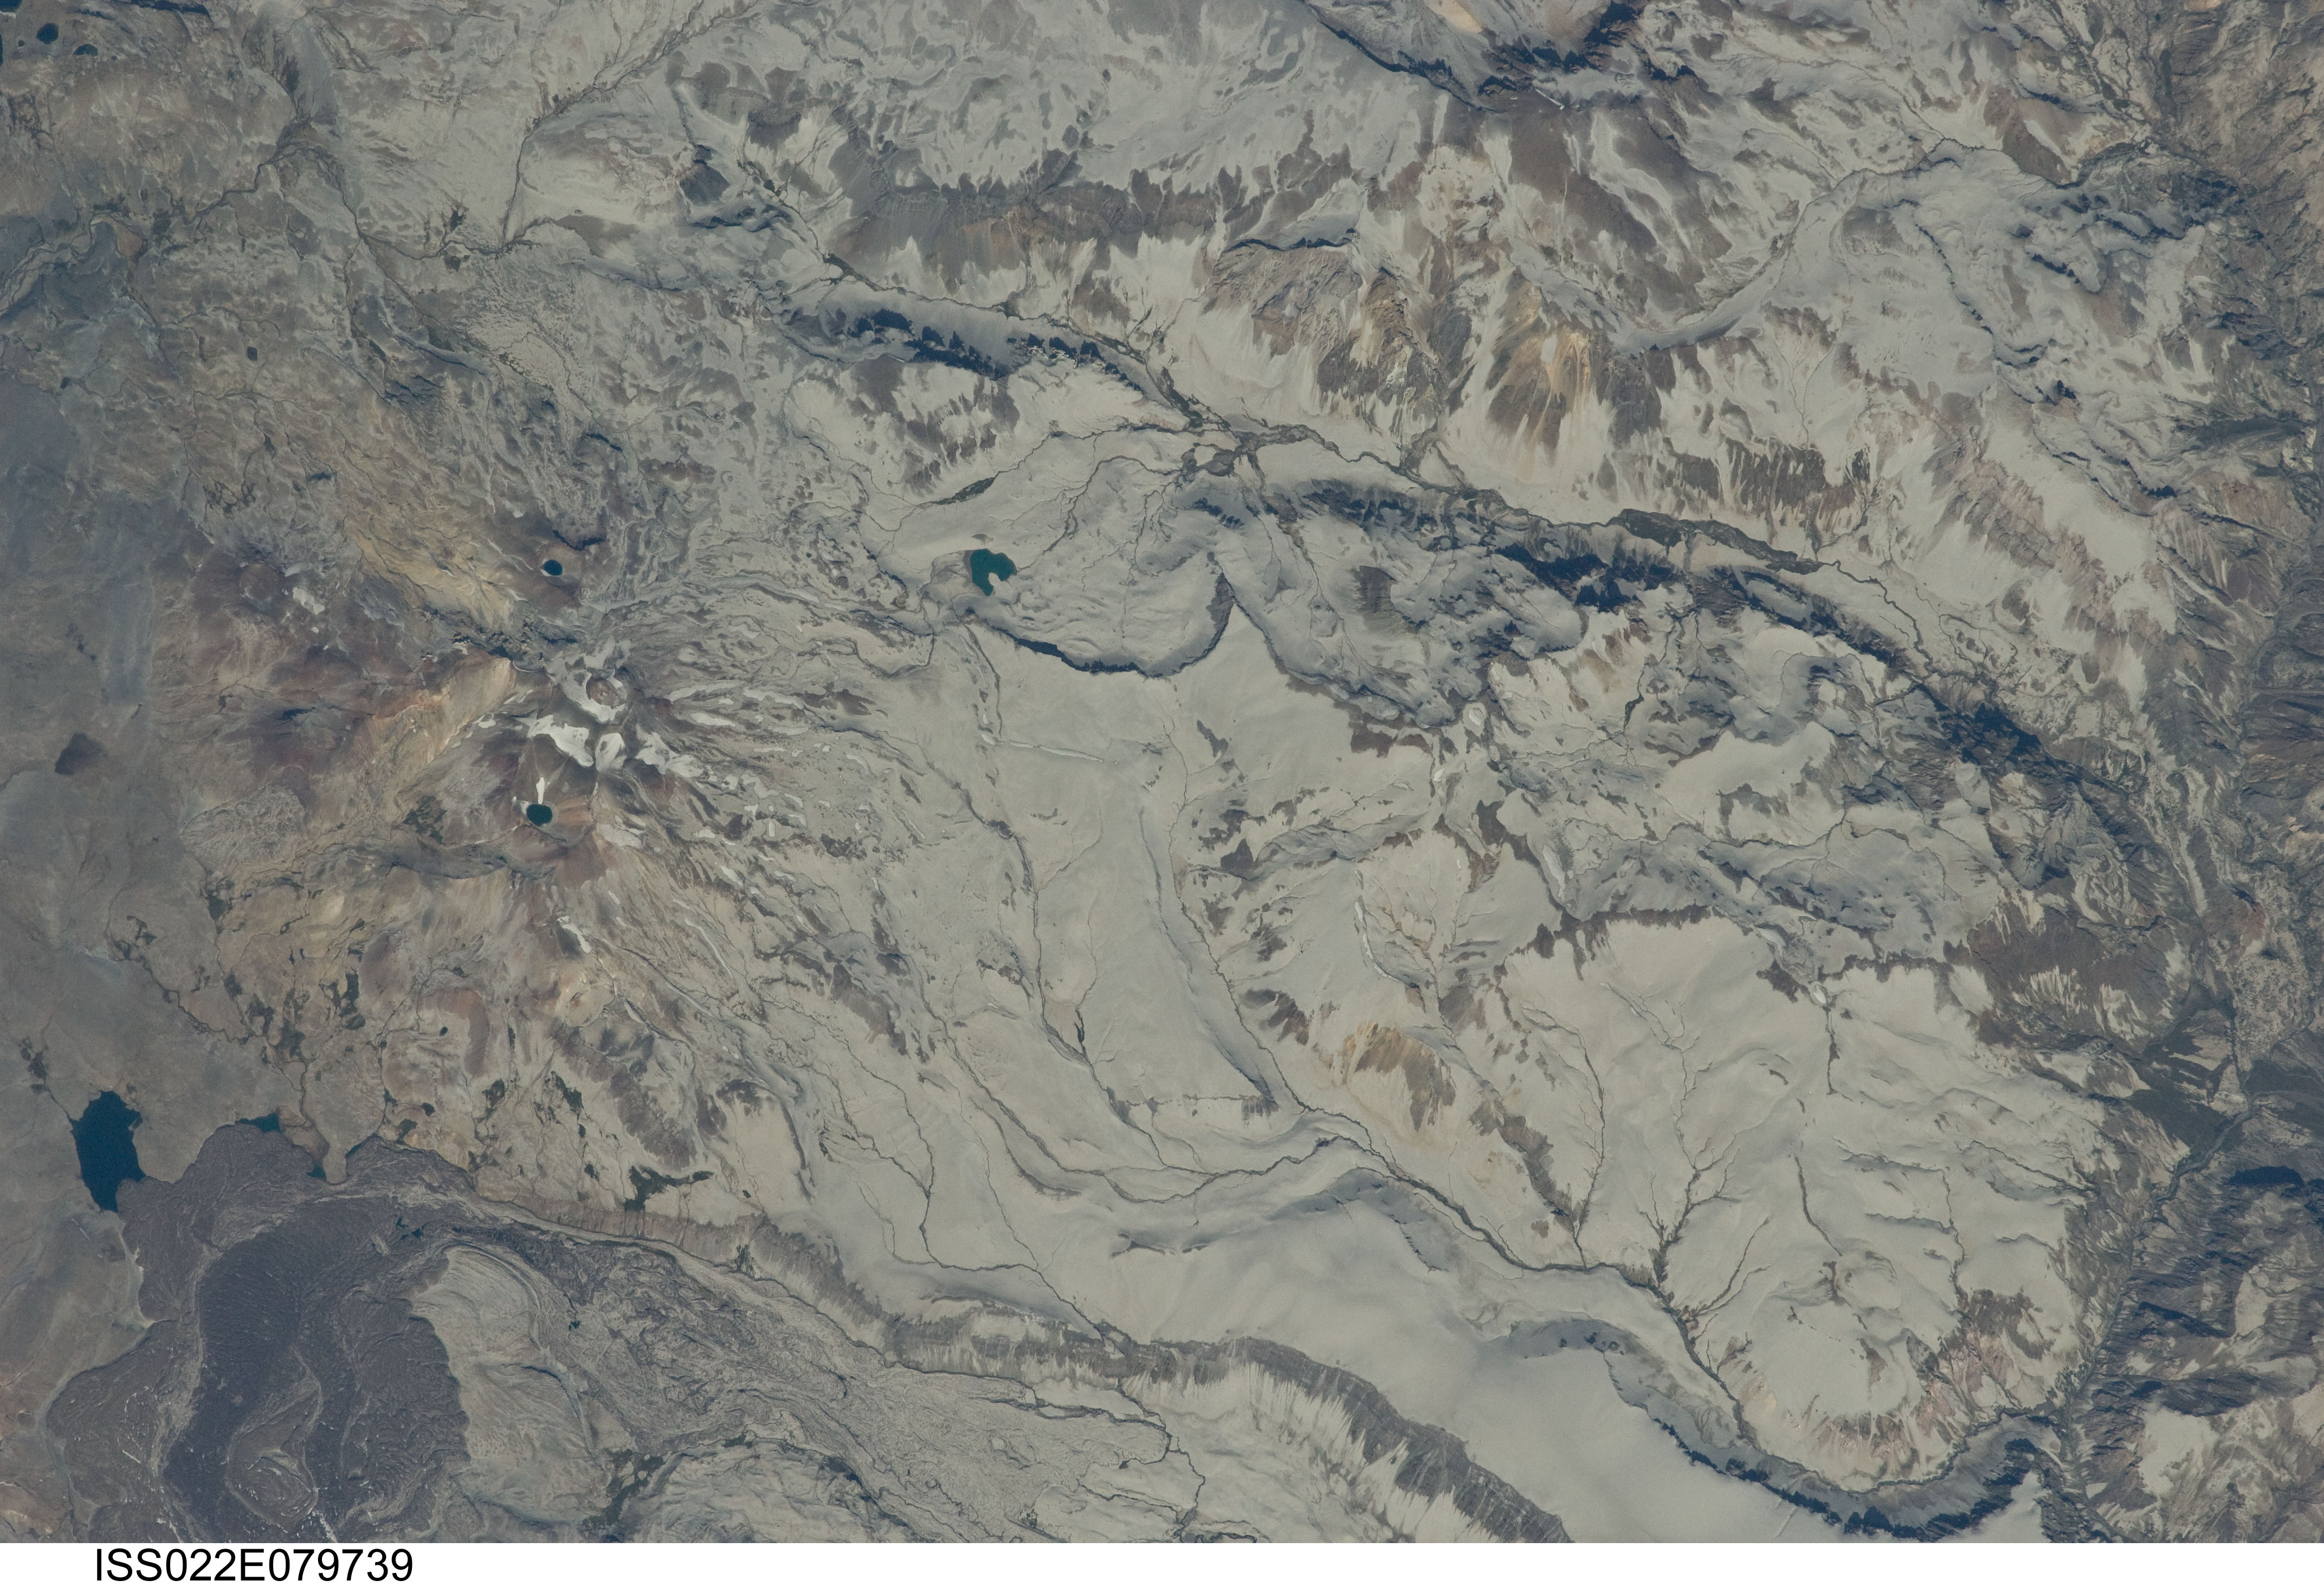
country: CHILE
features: CALABOZOS CALDERA, VOLCANICS
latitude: -35.6
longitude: -70.5
